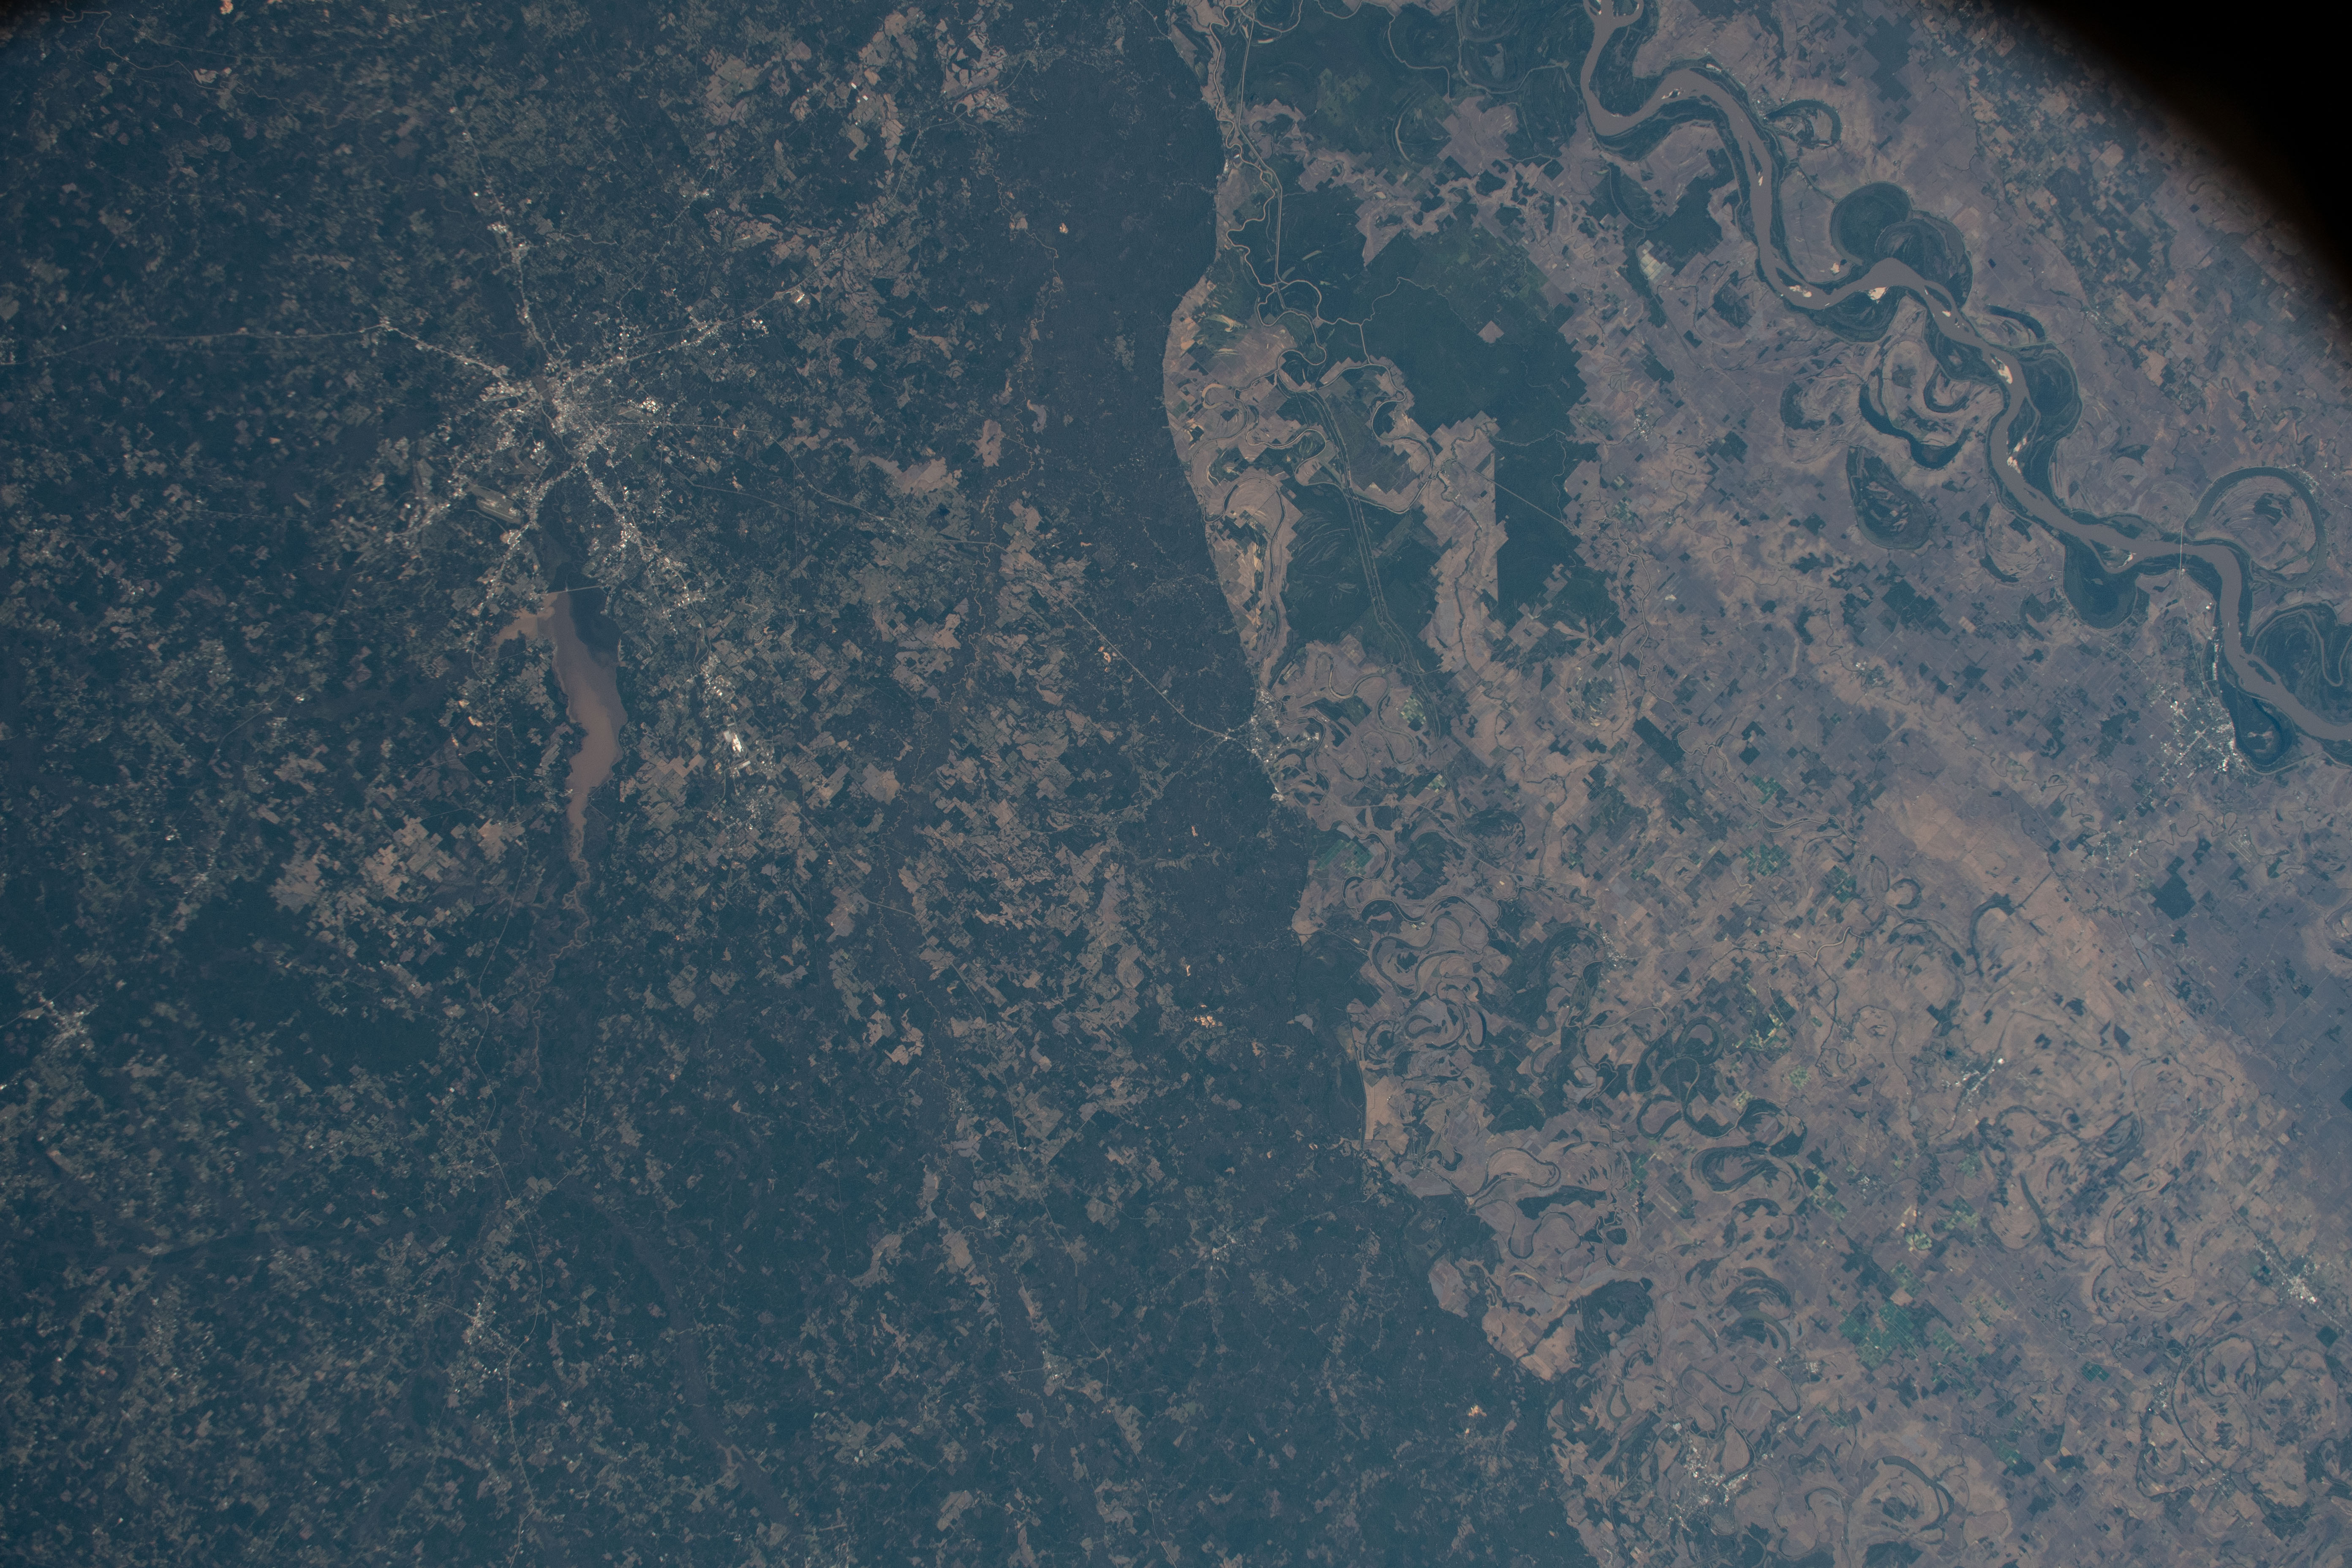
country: USA-MISSISSIPPI
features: JACKSON, ROSS R BARNETT RESERVOIR, ARKANSAS RIVER
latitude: 33.0
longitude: -90.5
